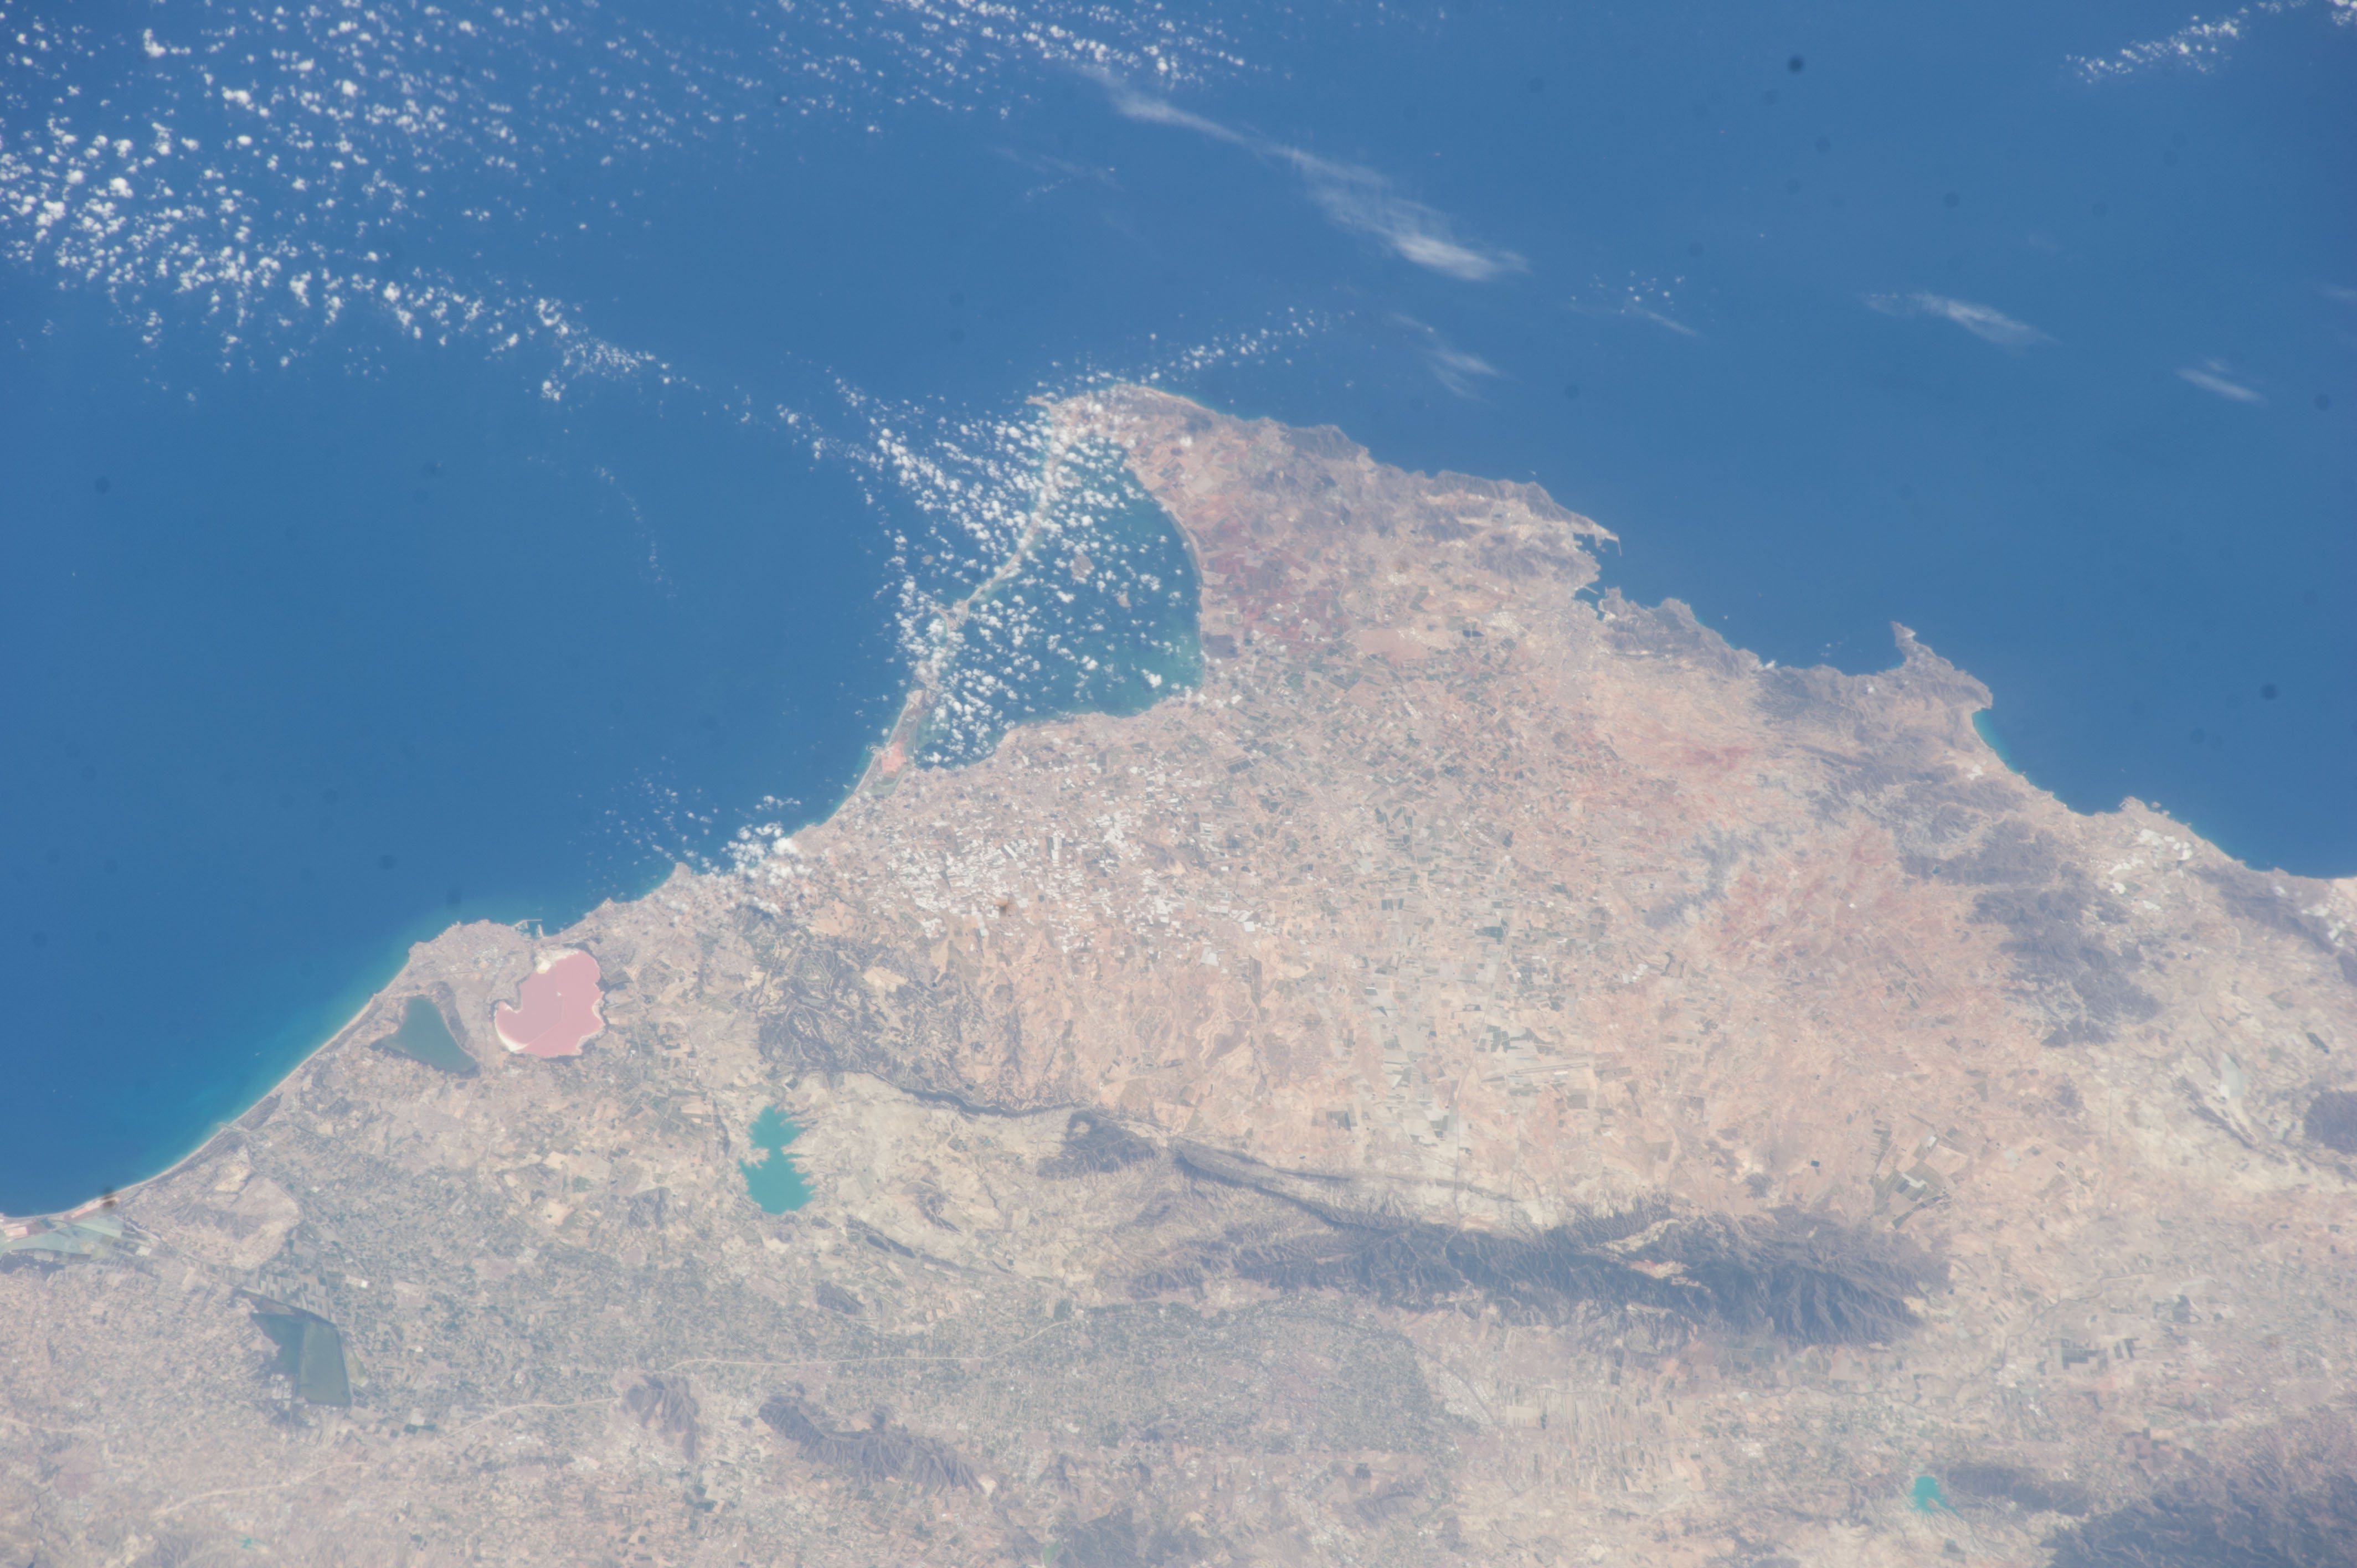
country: SPAIN
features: TORRE PACHECO, CARTAGENA, MURCIA, MAR MENOR, LAGUNA SALADA DE TORREVIEJA, TORREVIEJA, LAGUNA SALADA DE LA MATA, EMBALSE DE LA PEDRERA, CAPE PALOS
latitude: 37.8
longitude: -0.9
